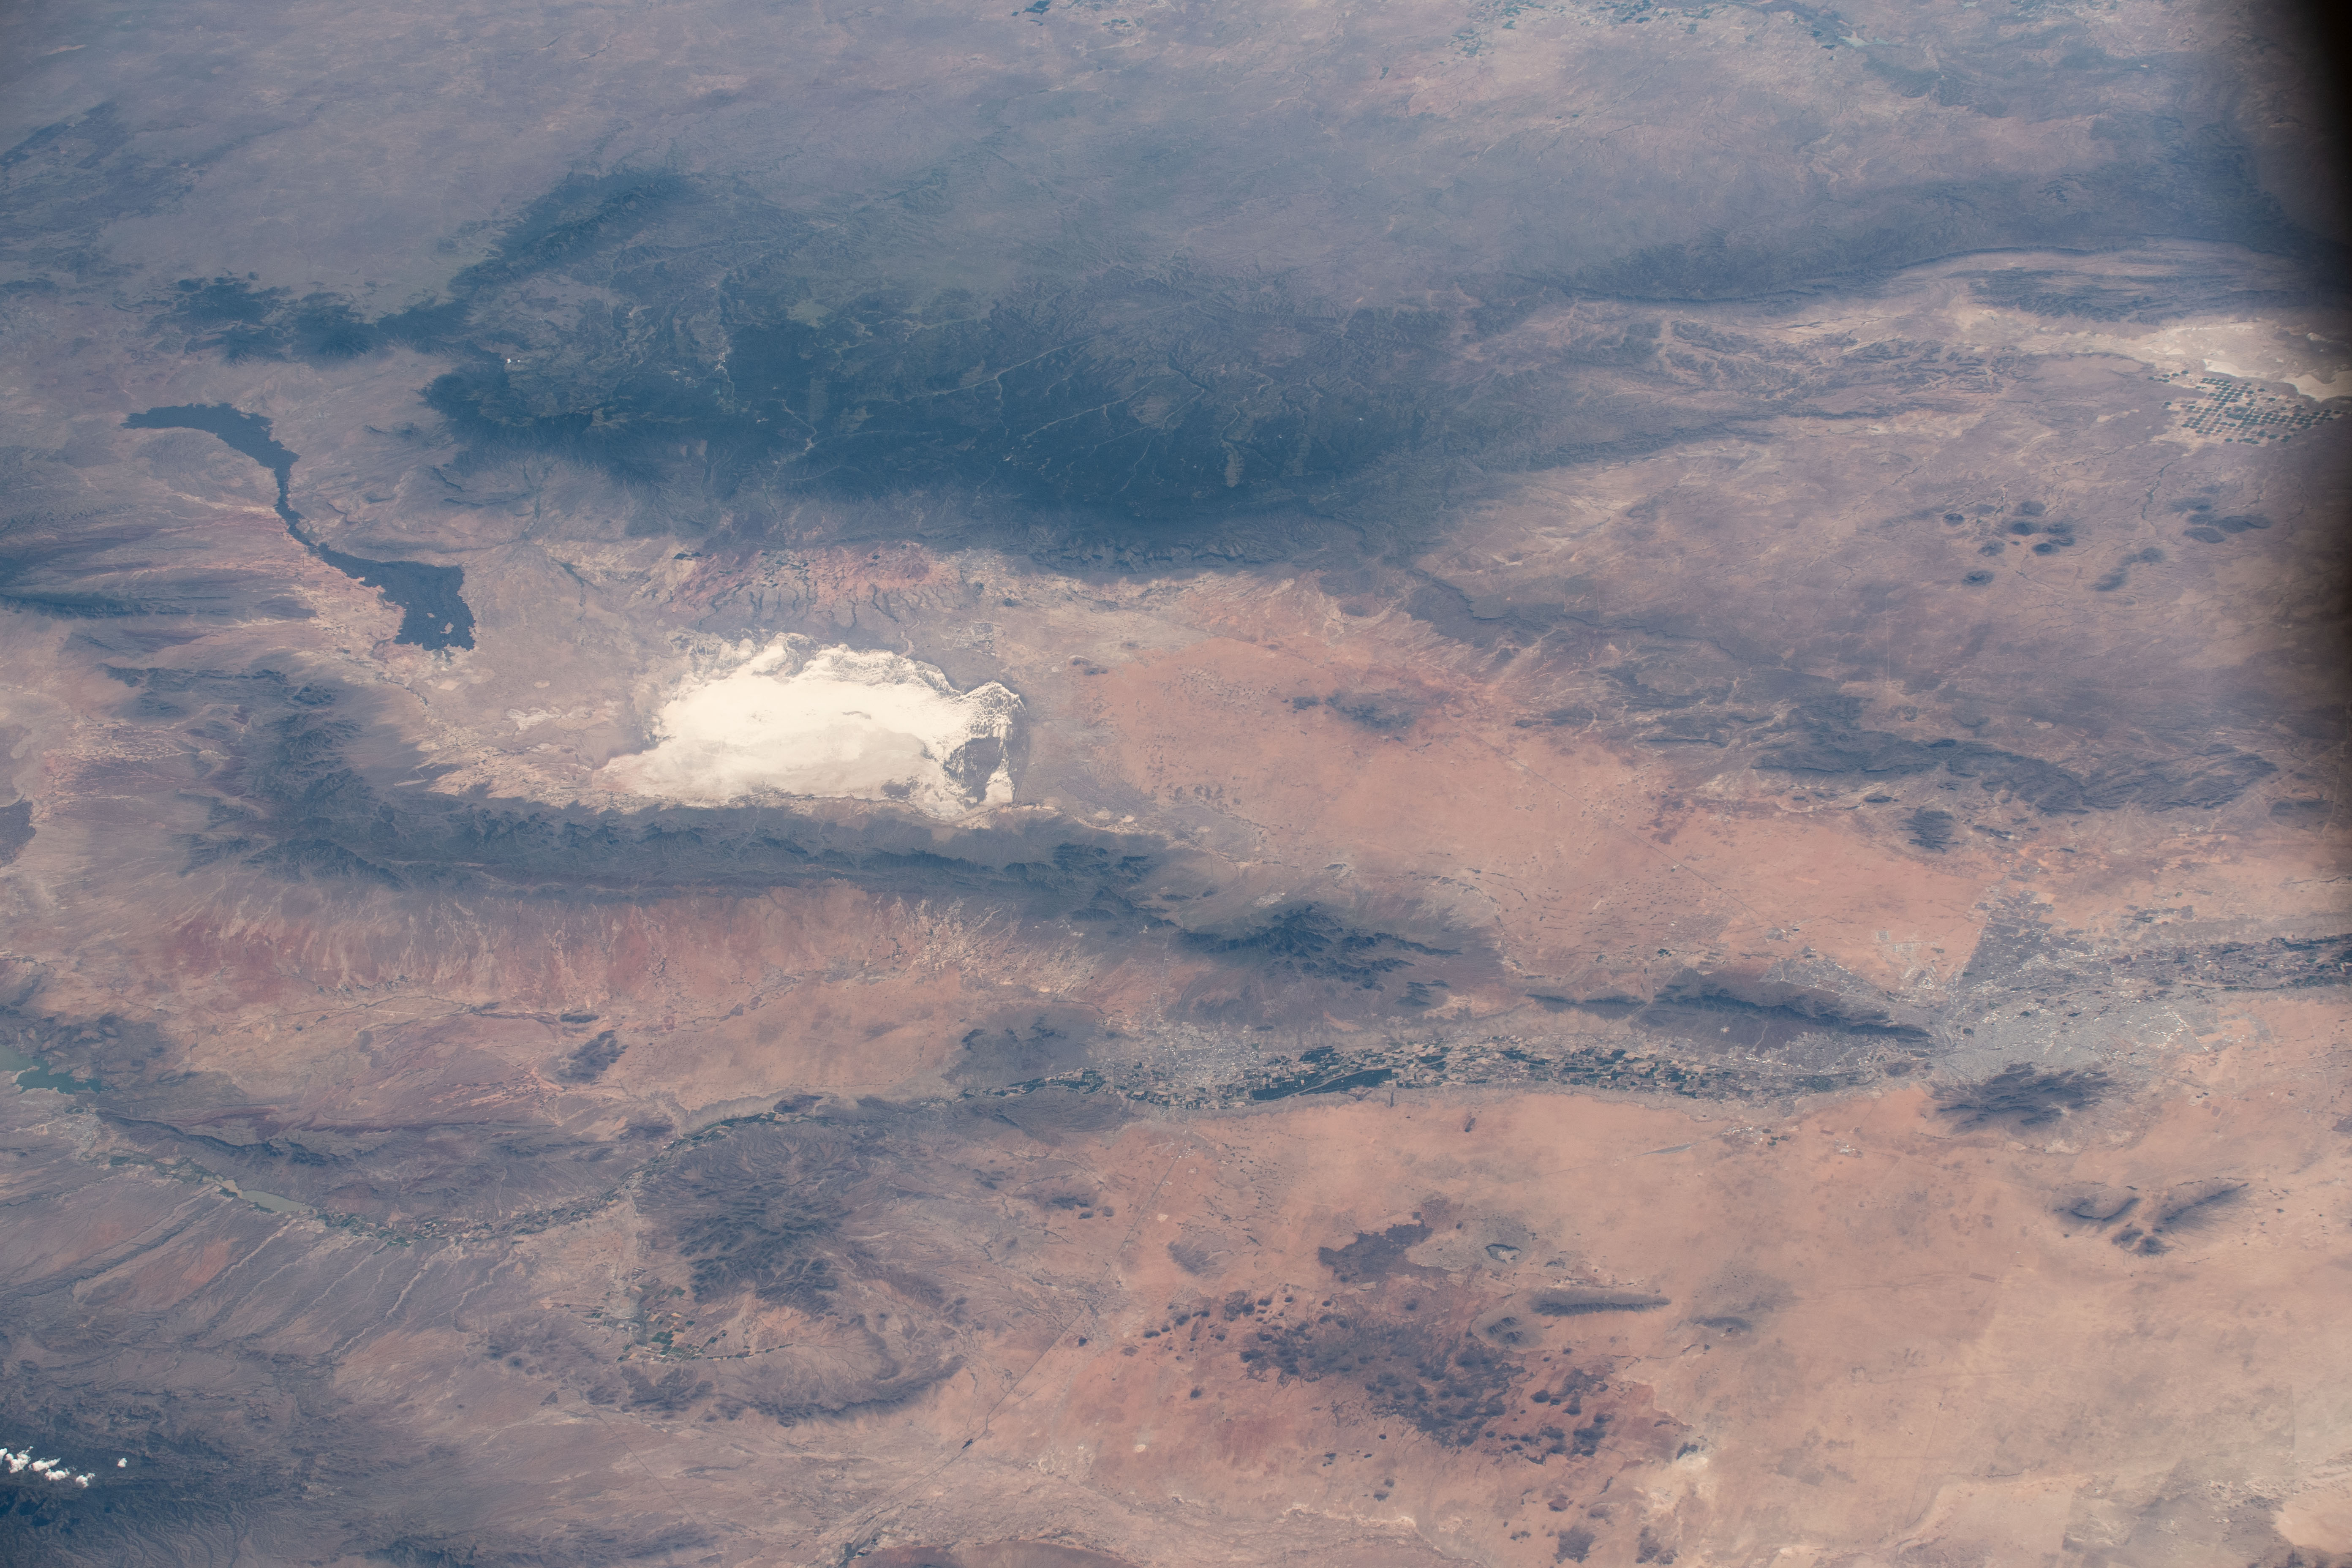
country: USA-NEW MEXICO
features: ALAMOGORDO, LAS CRUCES, WHITE SANDS, CIUDAD JUAREZ
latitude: 32.6
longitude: -106.3
